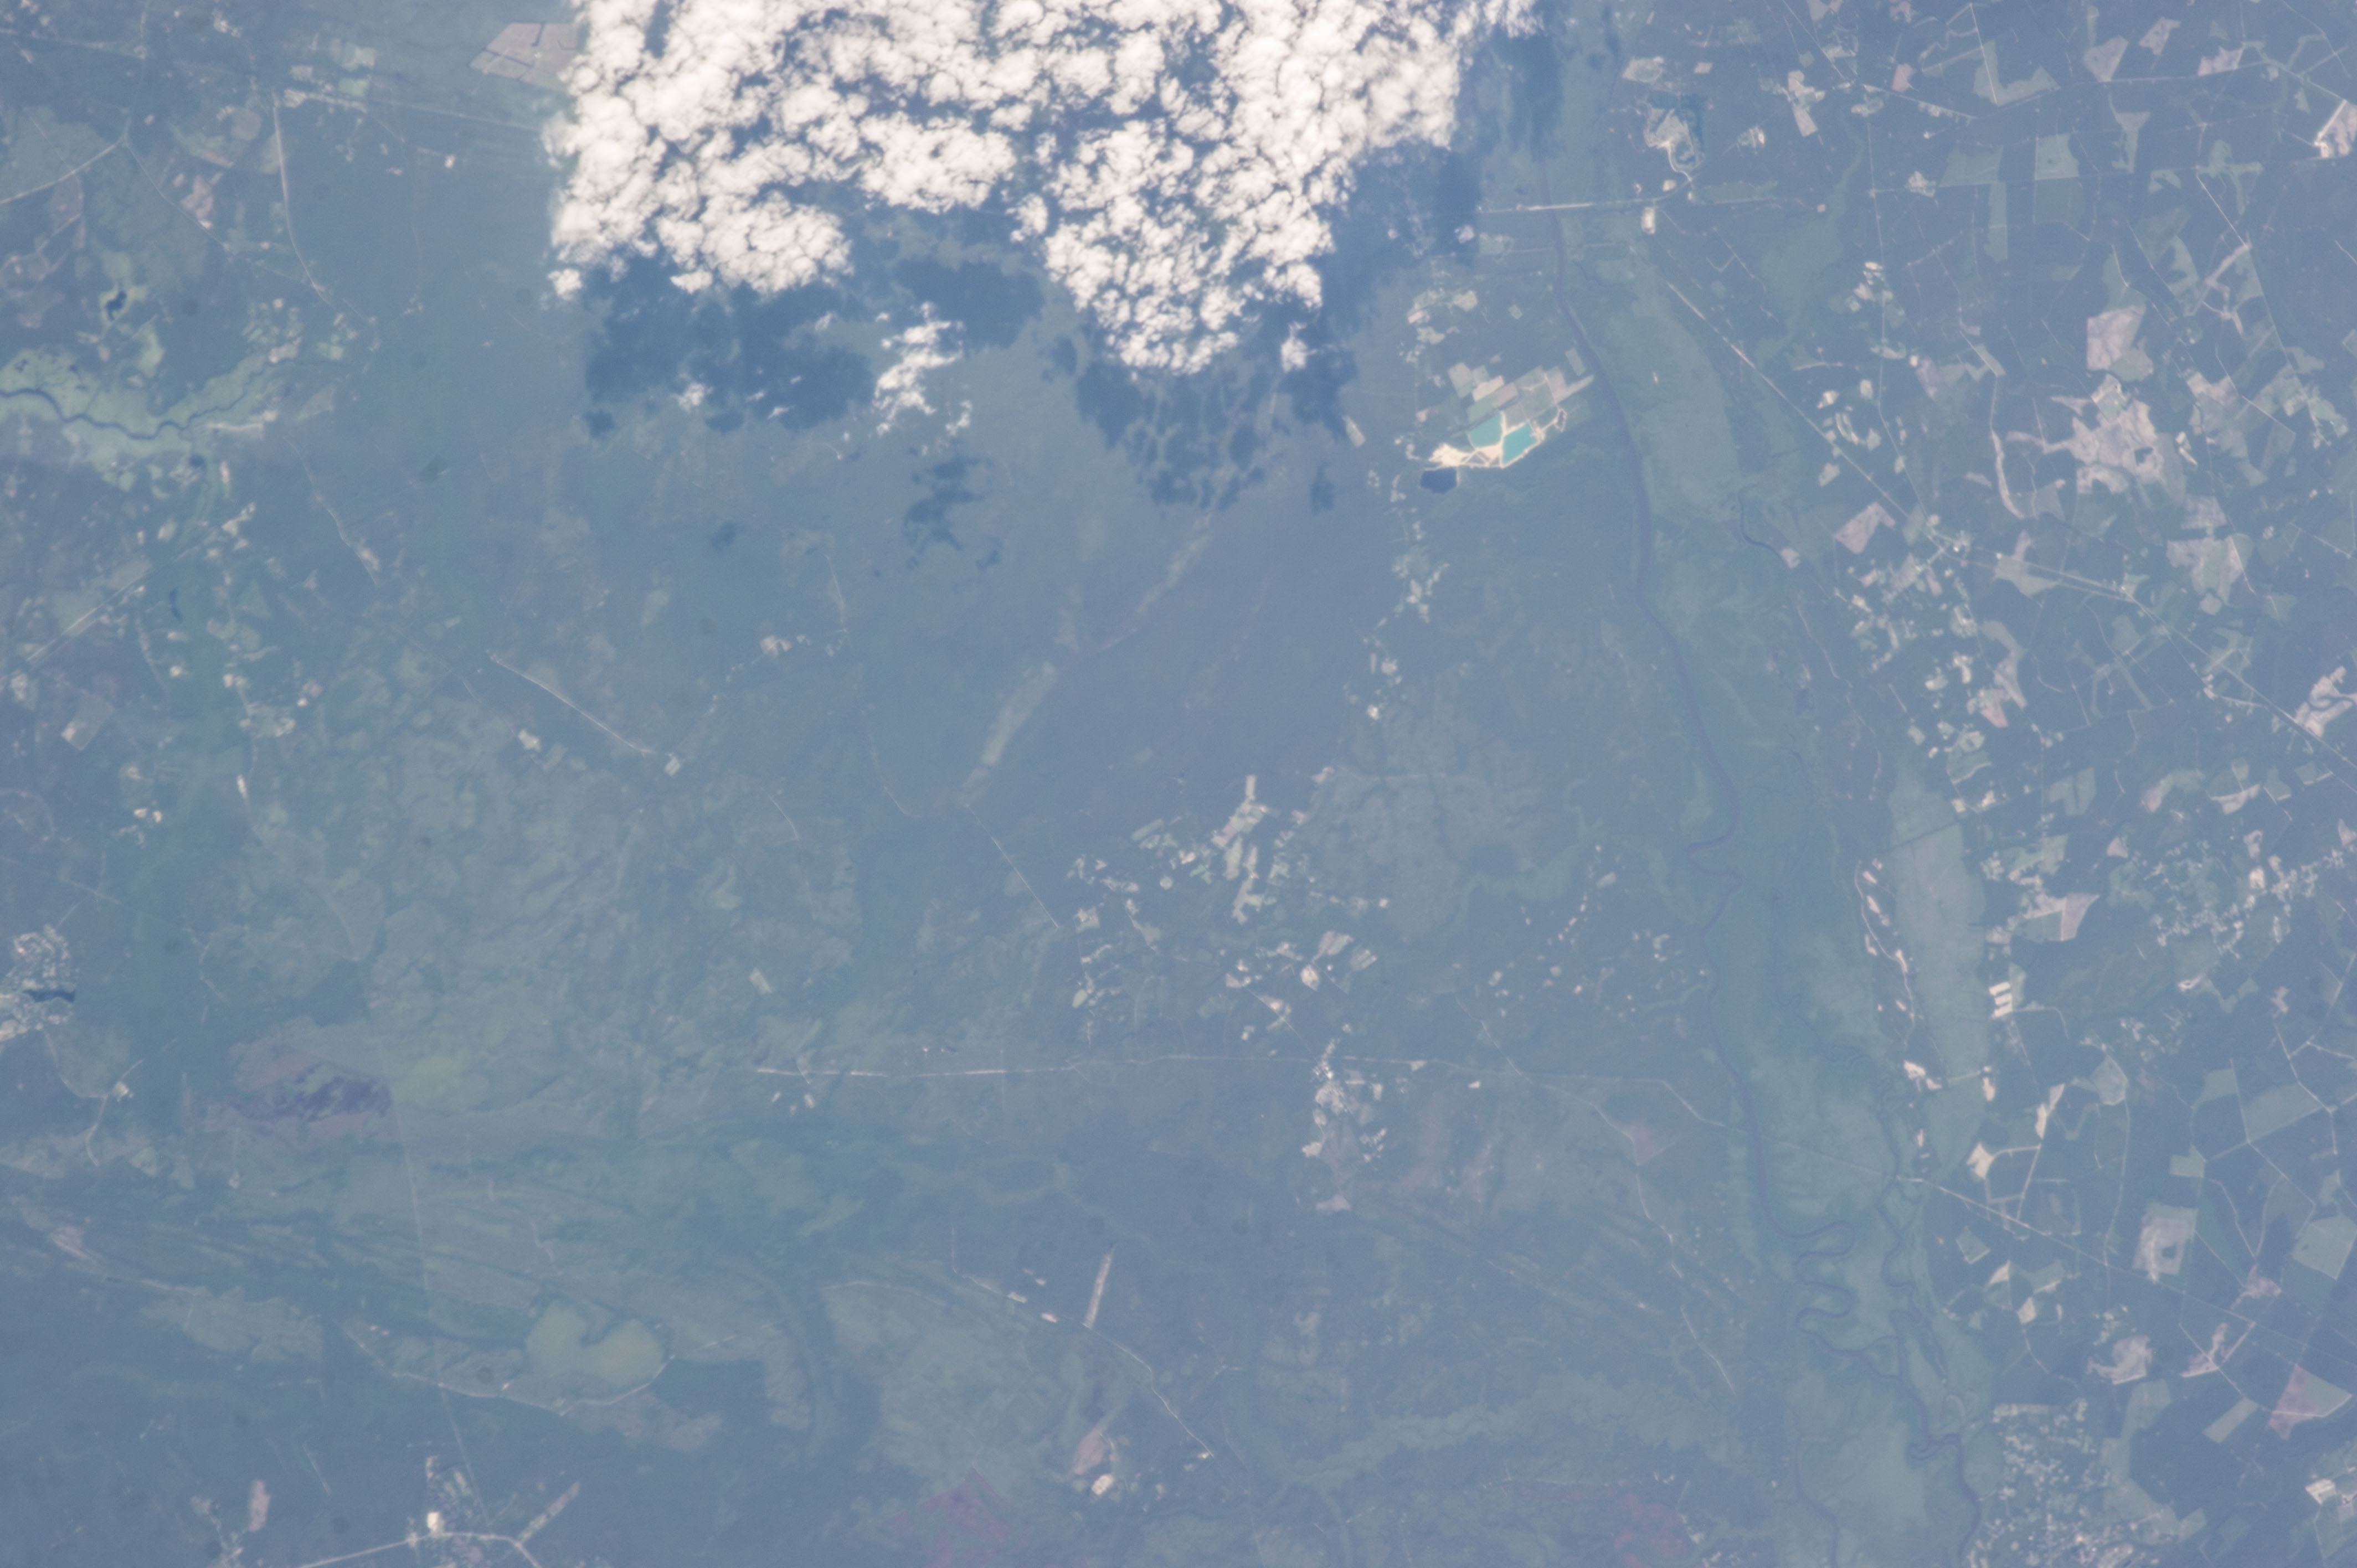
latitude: 33.2
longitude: -79.7
